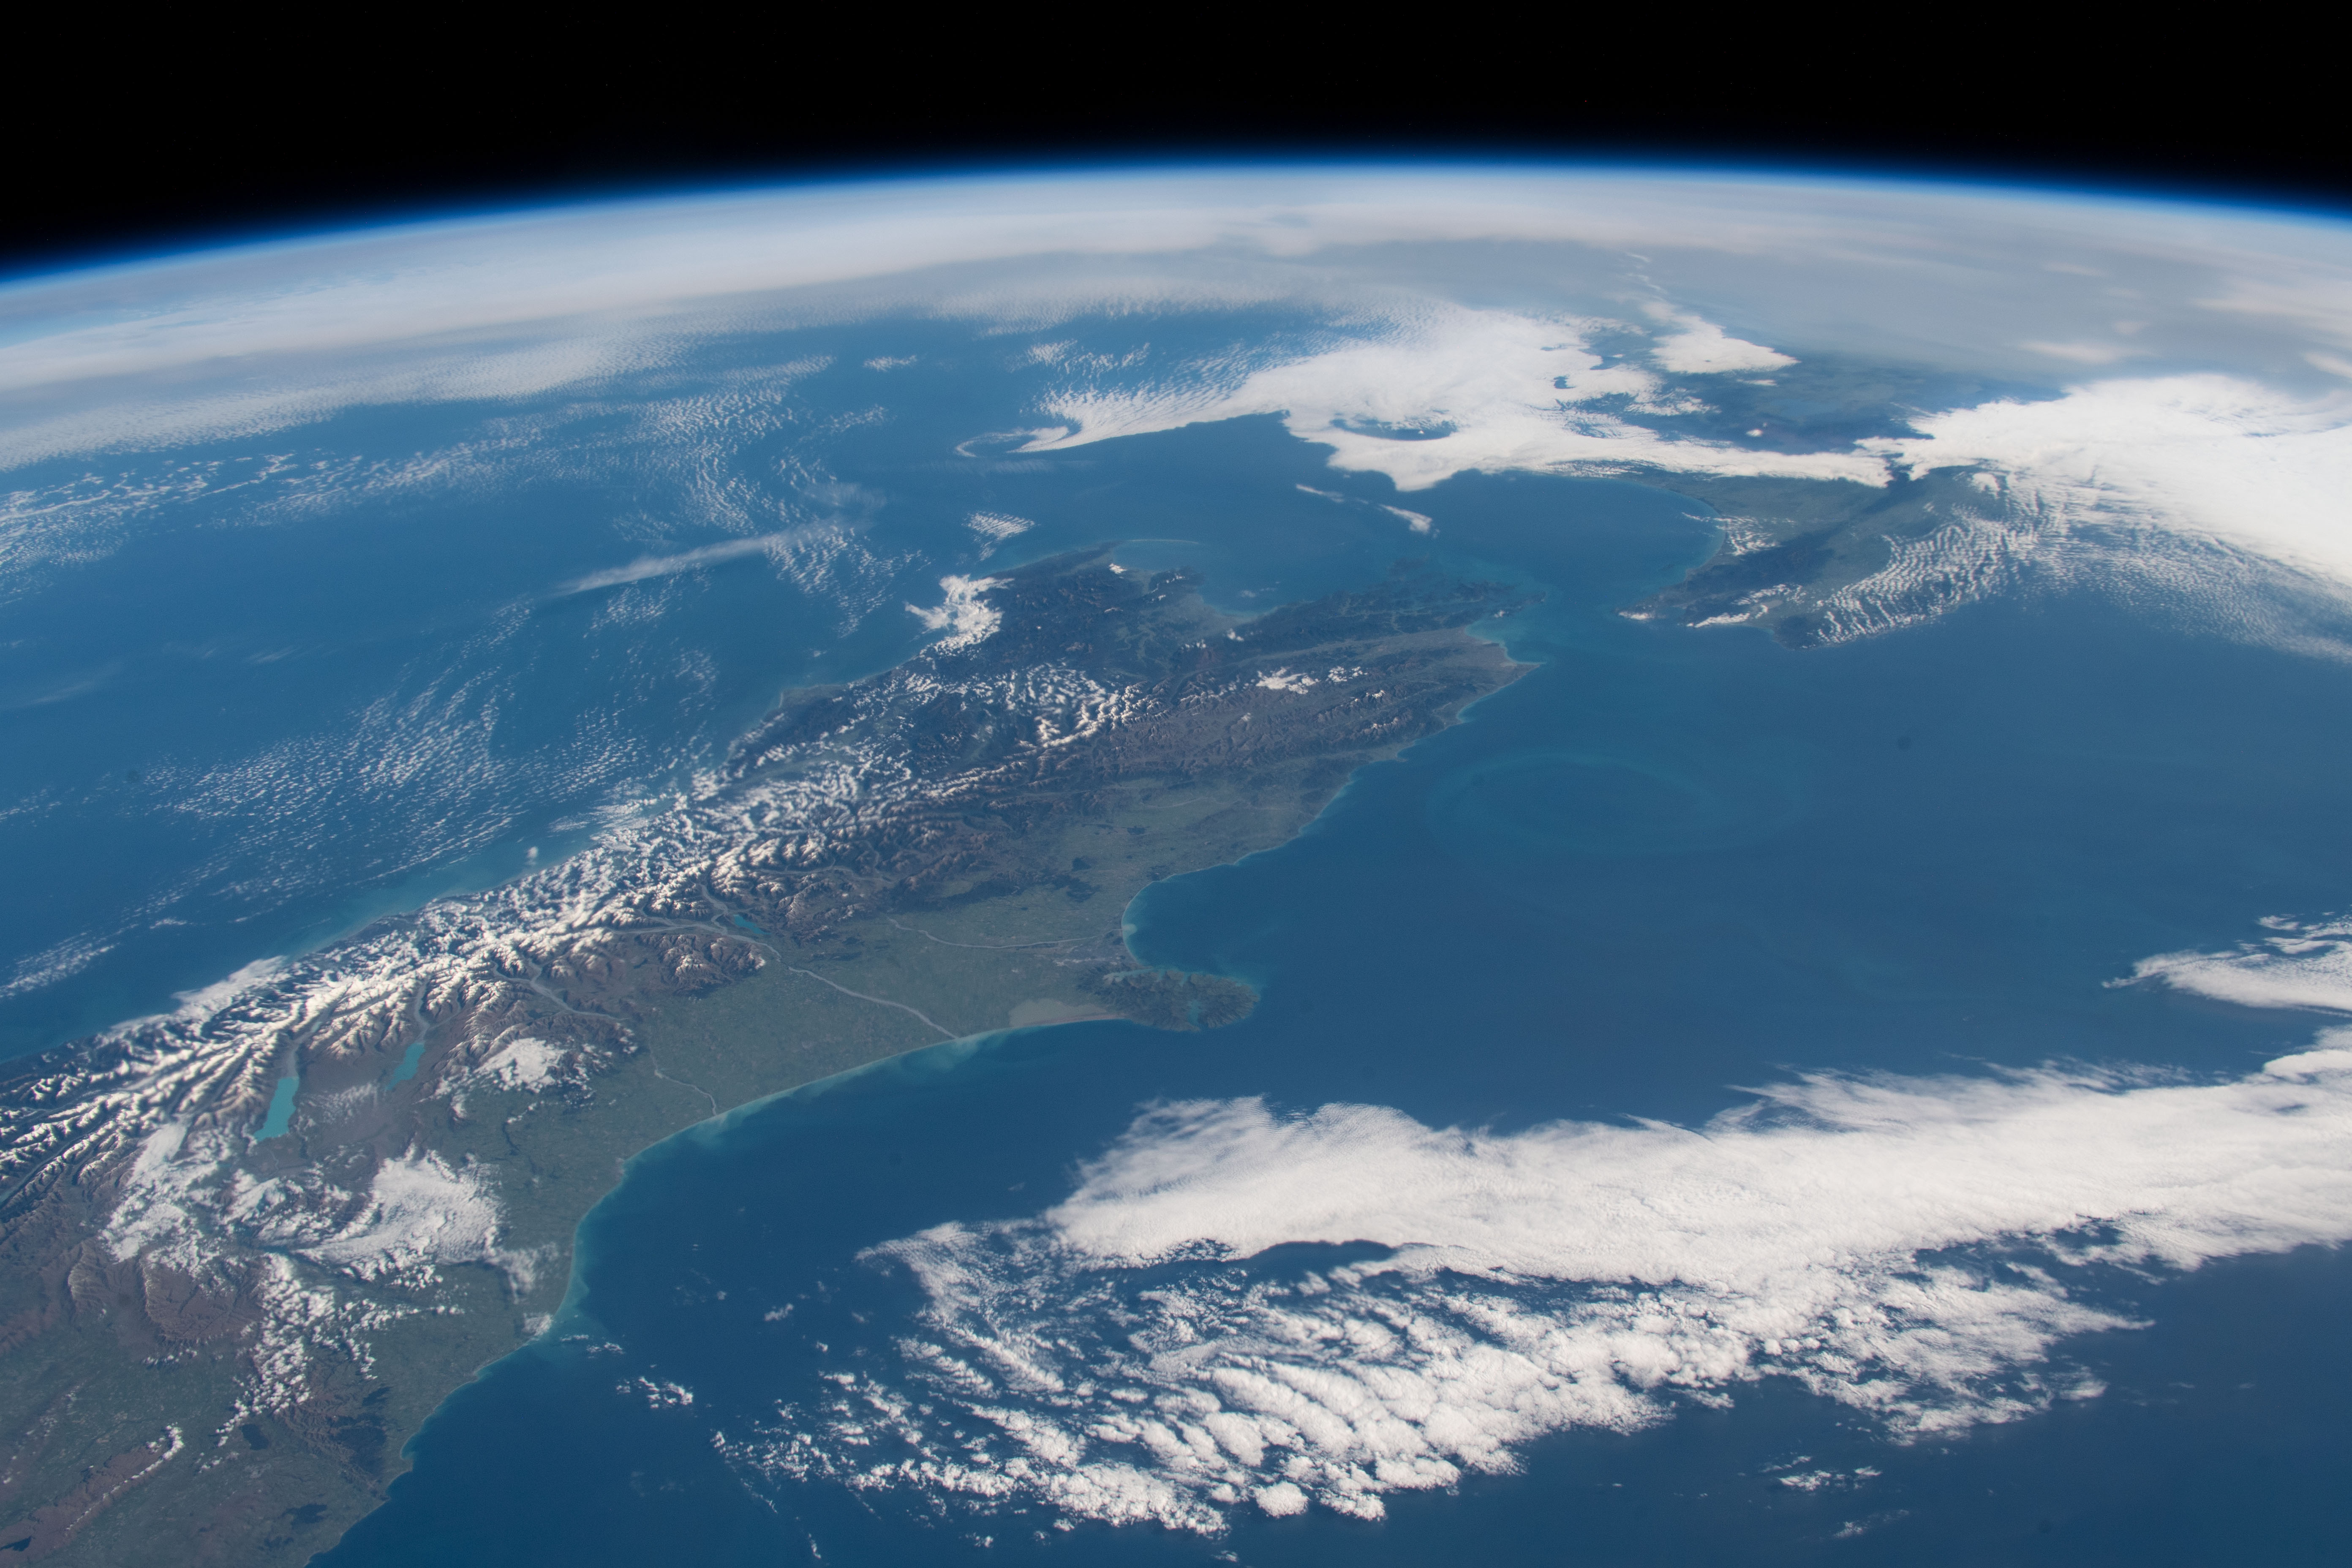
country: NEW ZEALAND-SI
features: NEW ZELAND, SOUTH ISLAND, SOUTHERN ALPS MOUNTAINS, NORTH ISLAND
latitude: -42.0
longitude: 173.0
